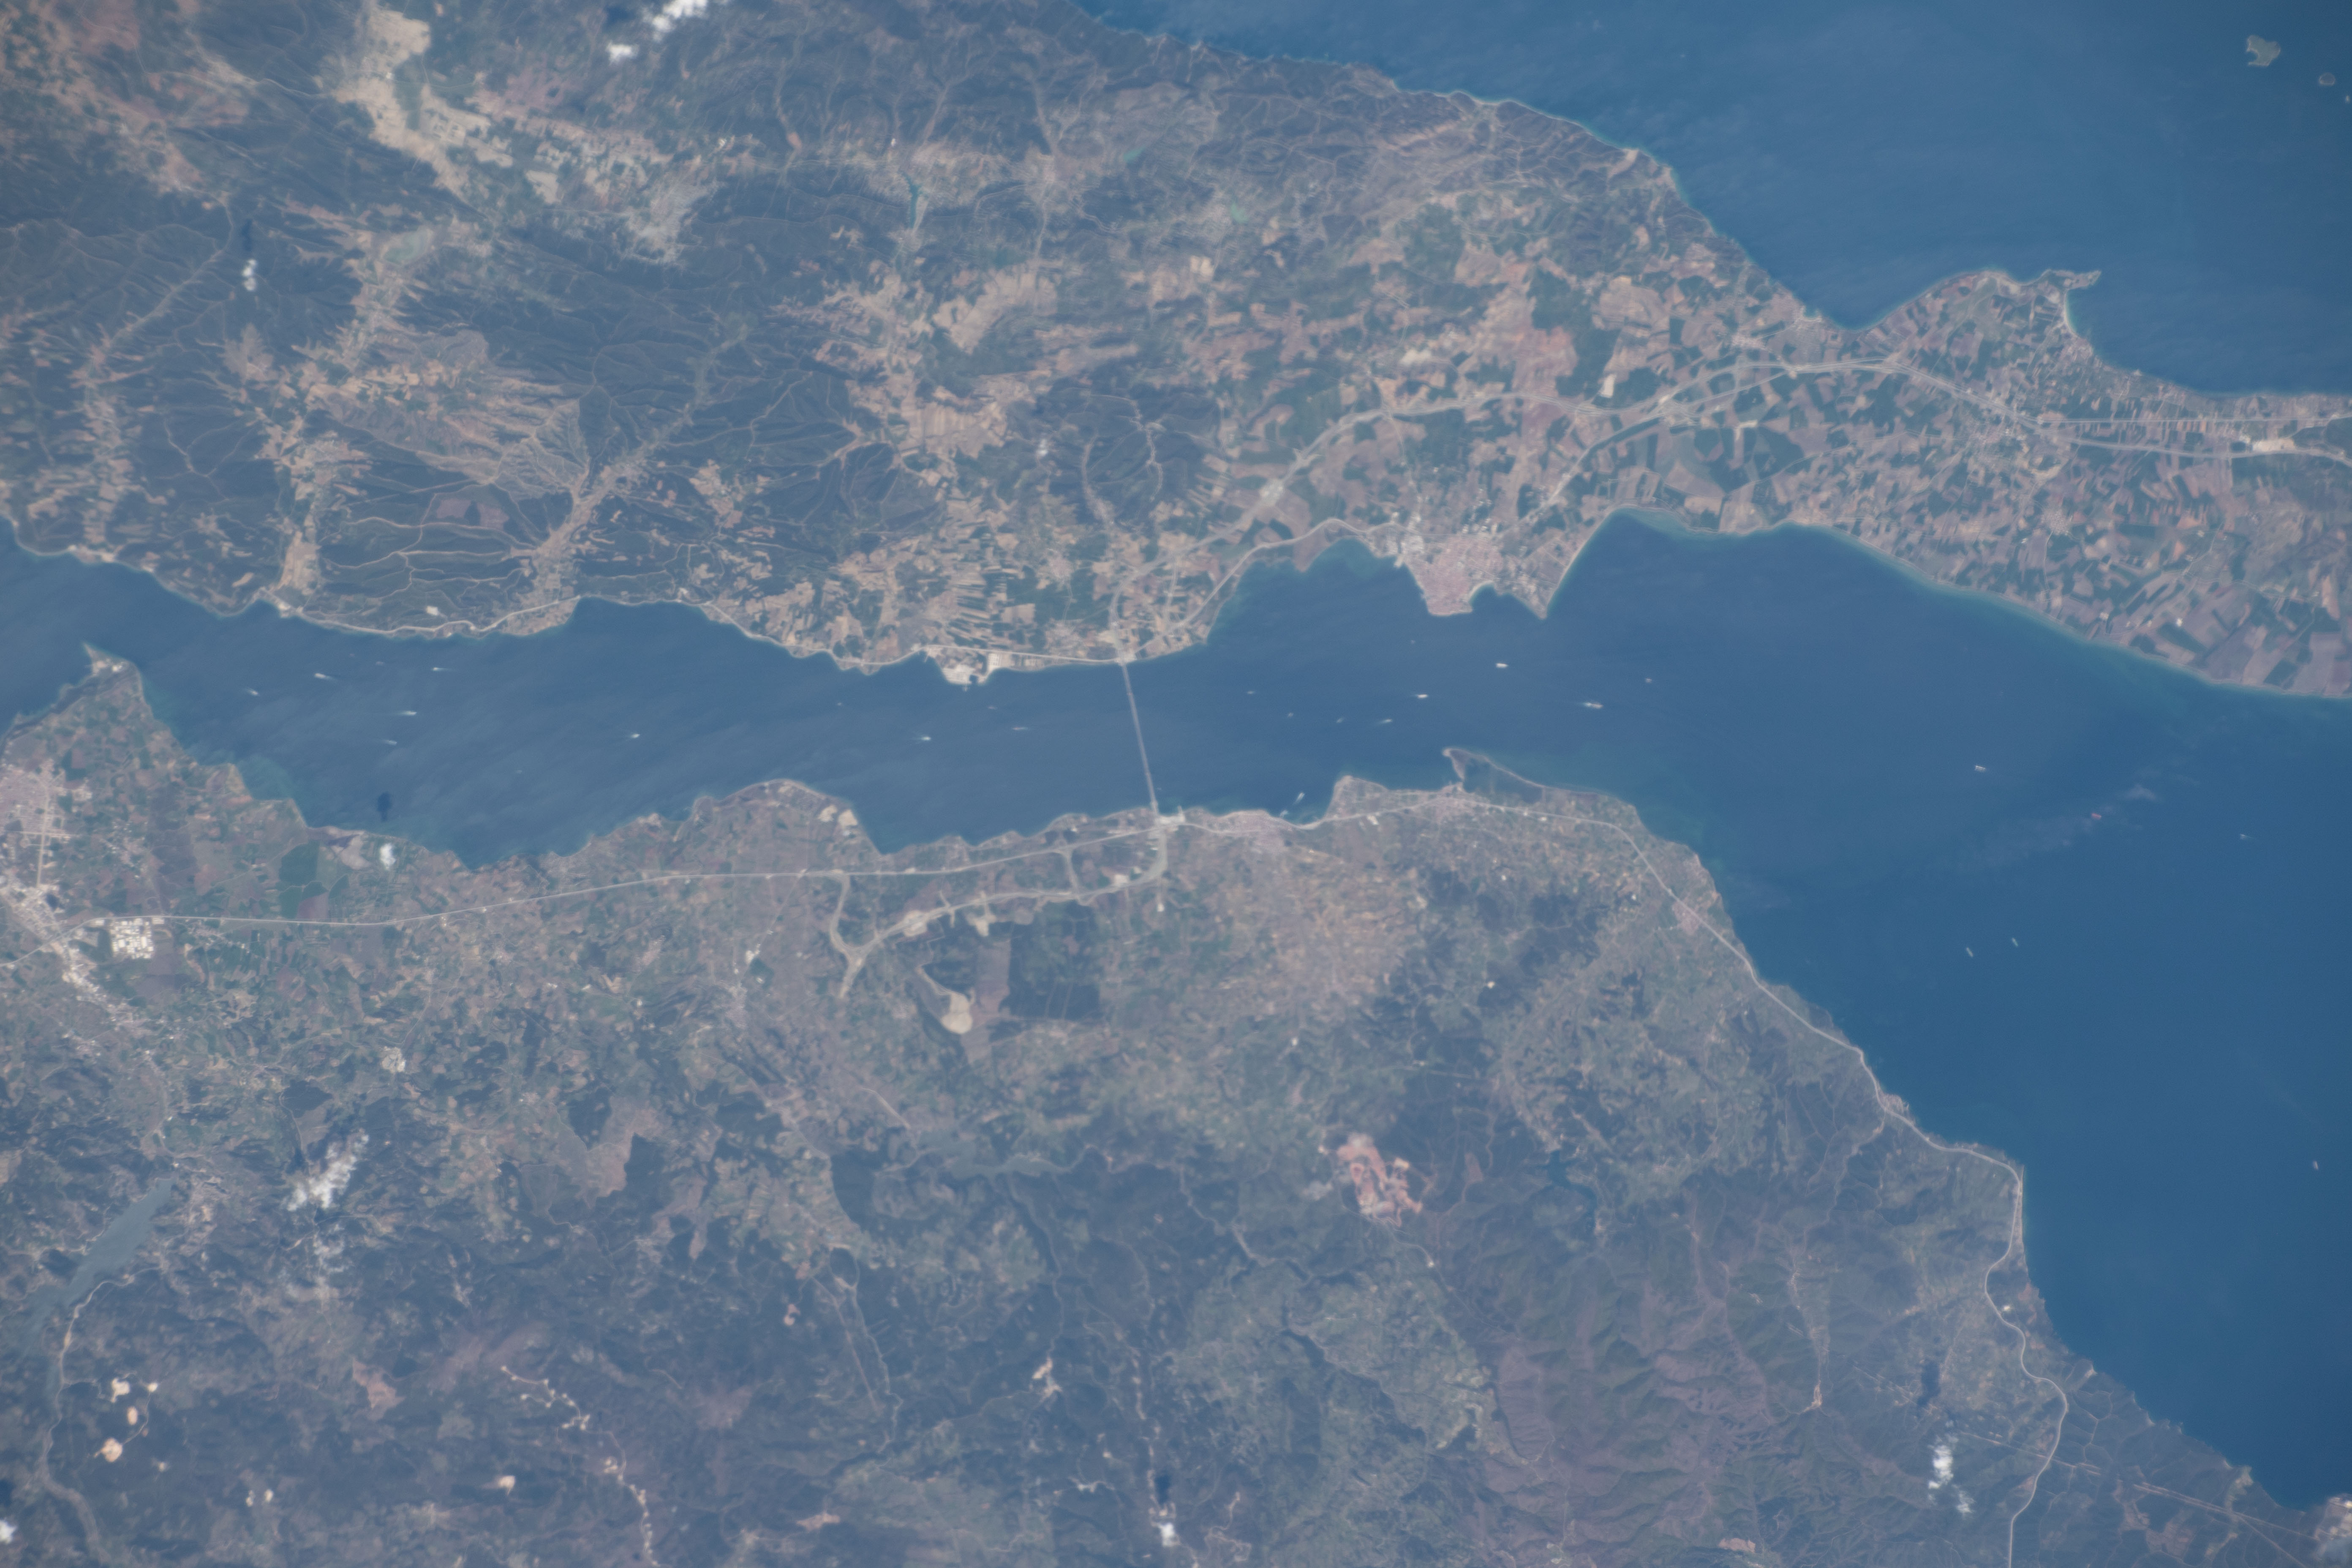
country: TURKEY
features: DARDANELLES STRAIT,GALLIPOLI,CANNAKALE BRIDGE,TURKEY,GELIBOLU PENINSULA
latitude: 40.3
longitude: 26.7
